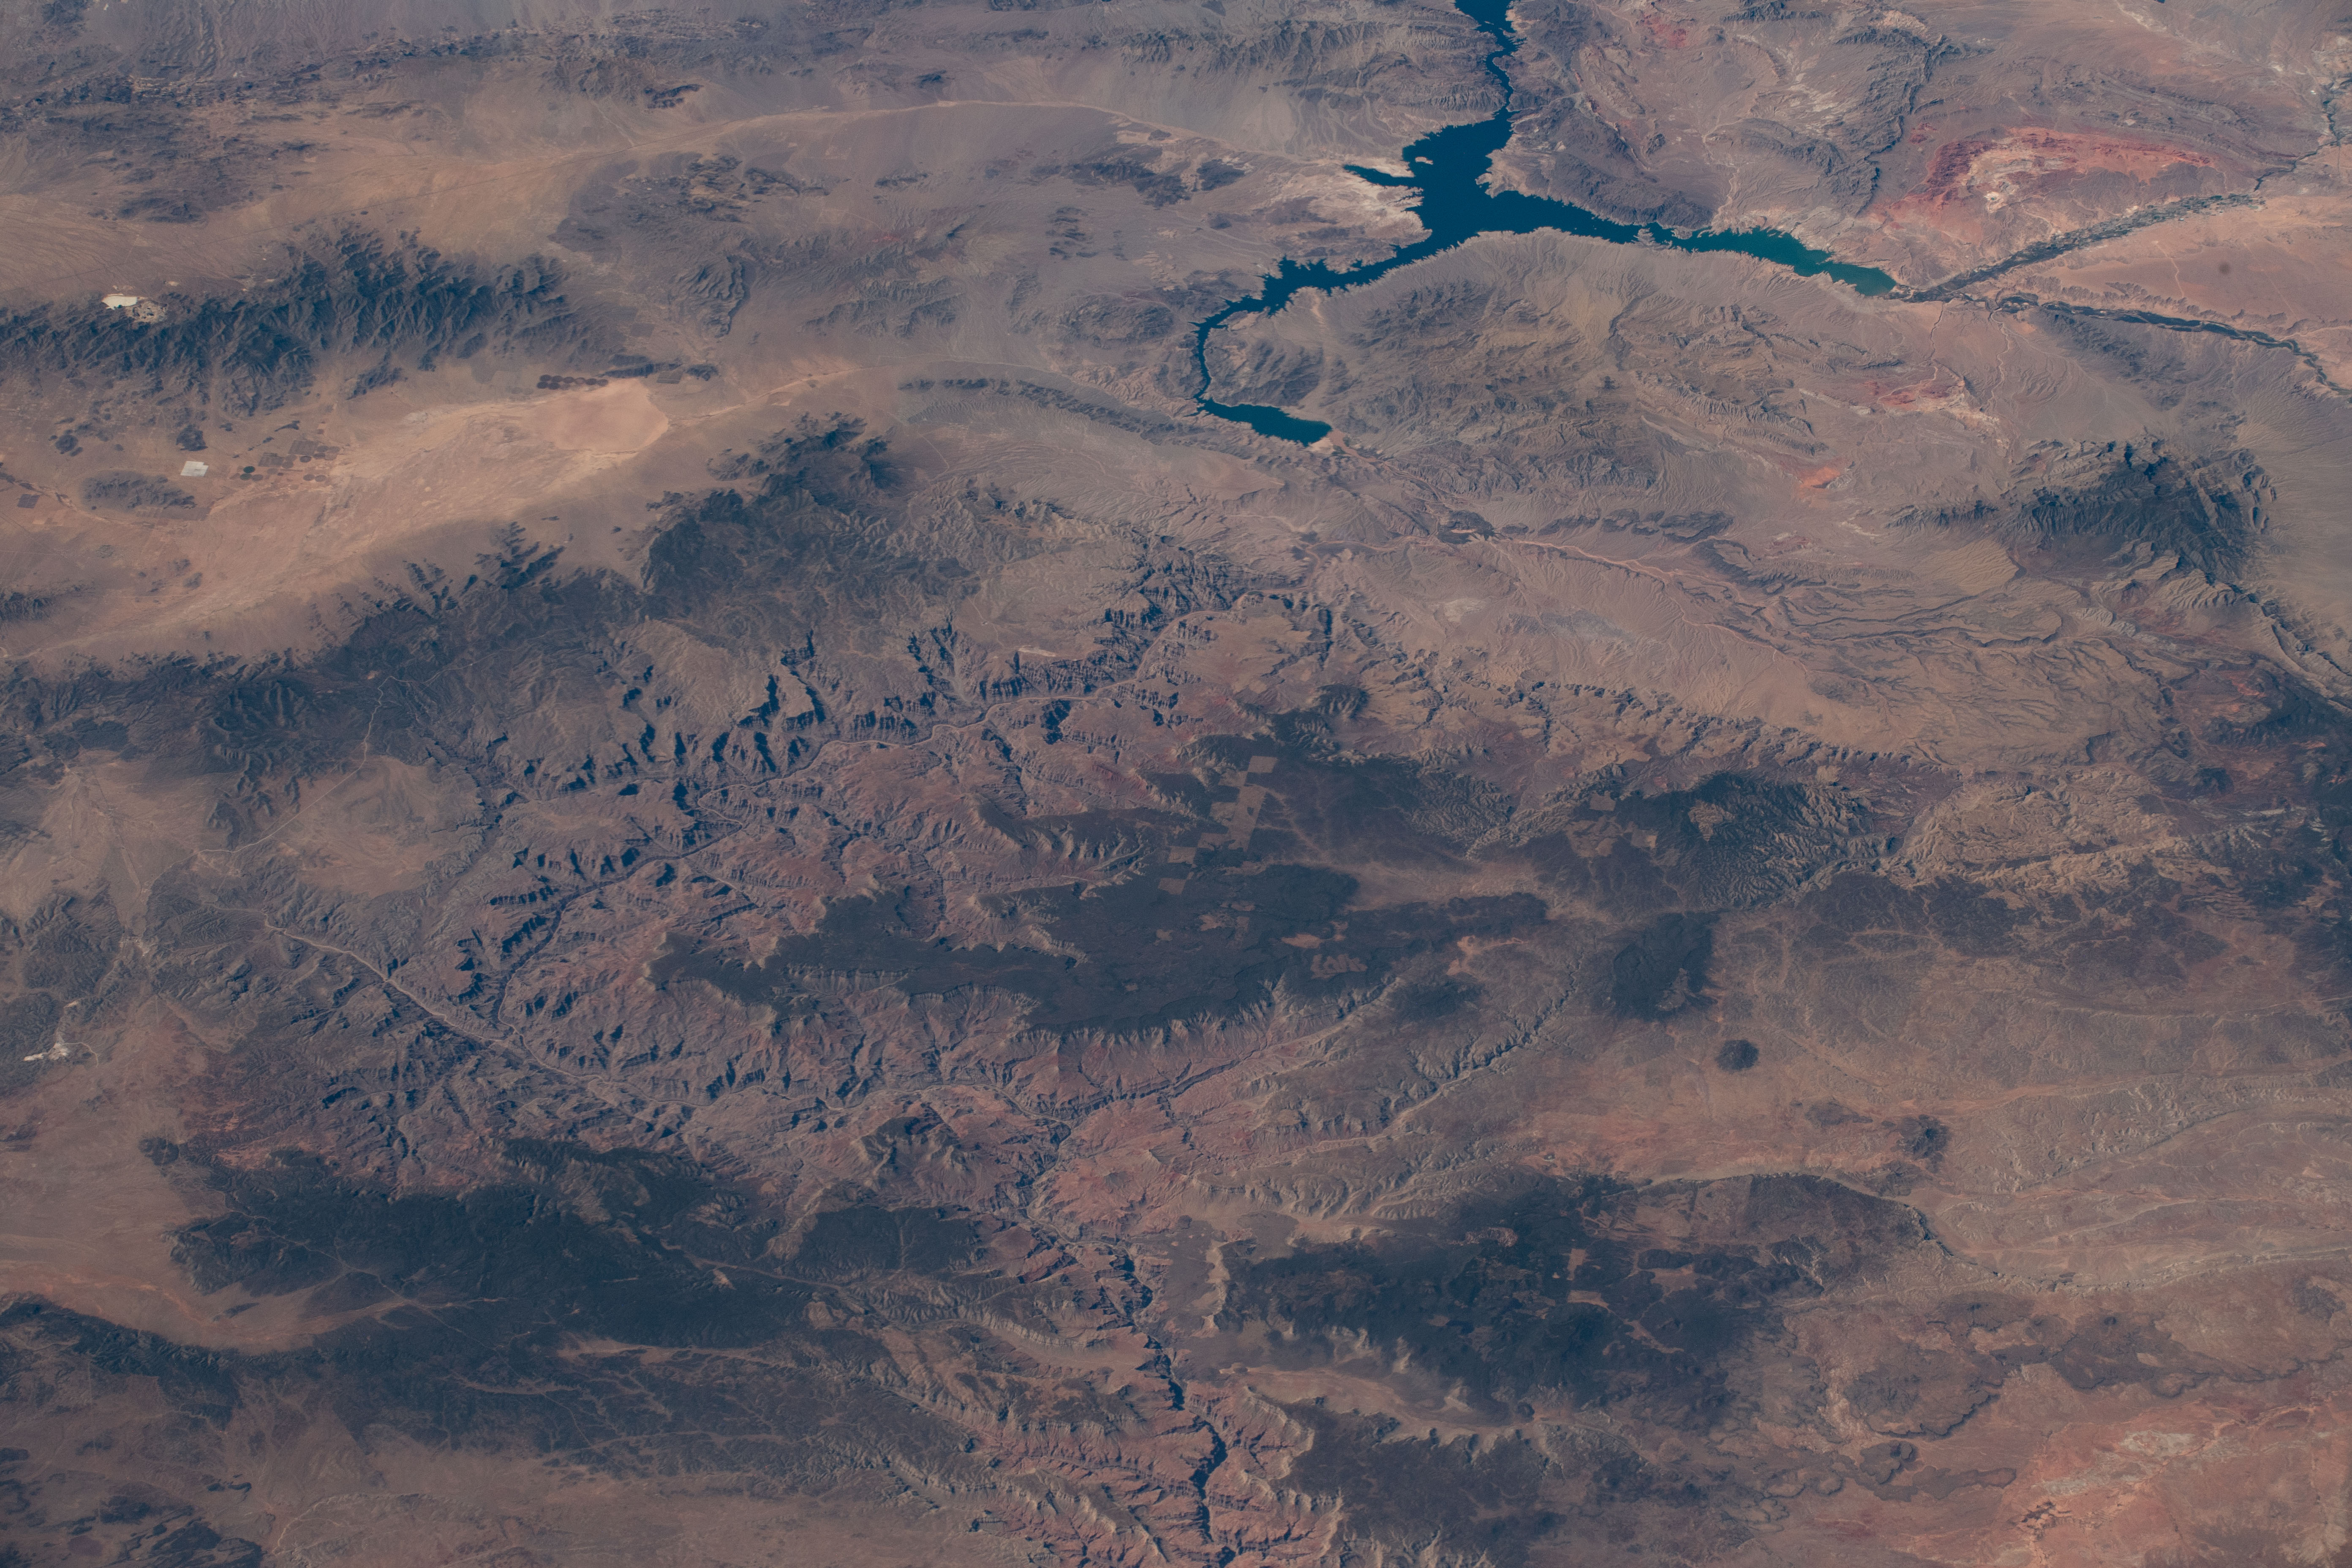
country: USA-ARIZONA
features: GRAND CANYON, MOUNT TRUMBULL, VOLCAN'S THRONE, JUMBO PEAK
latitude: 36.2
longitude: -113.2
